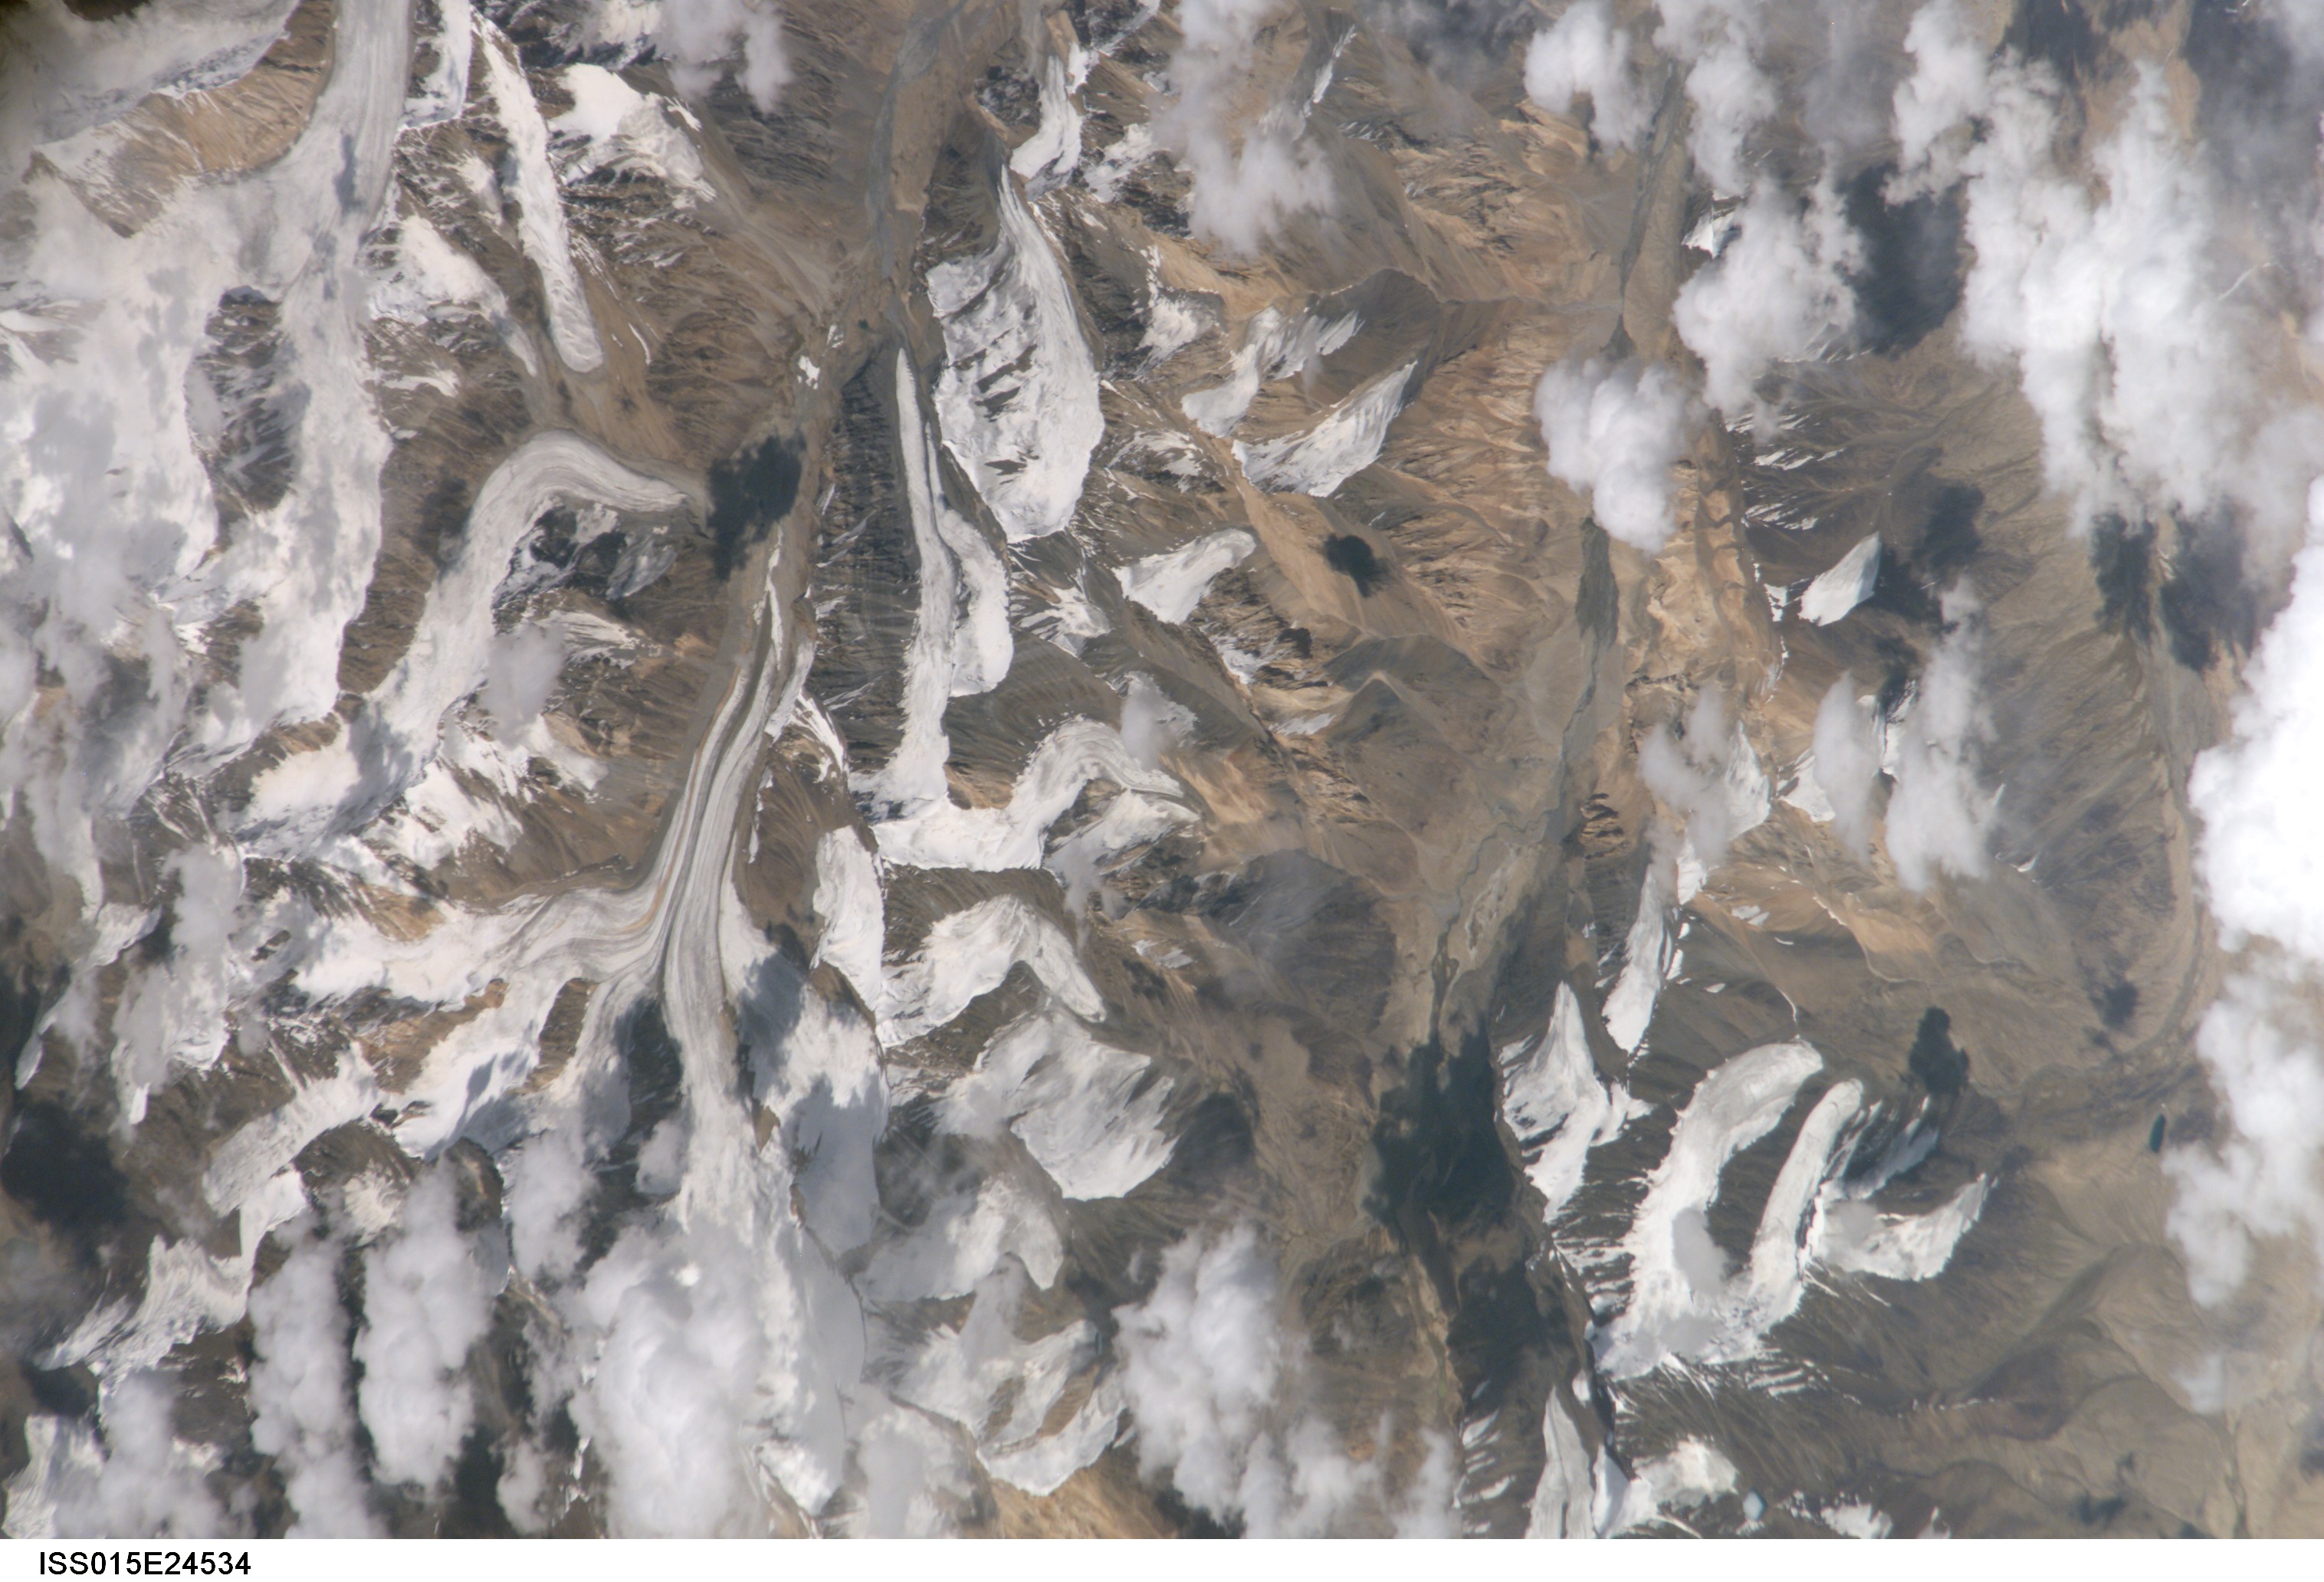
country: TAJIKISTAN
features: MTS, V. GL., W. OF L. KARAKUL
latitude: 39.1
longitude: 72.9
